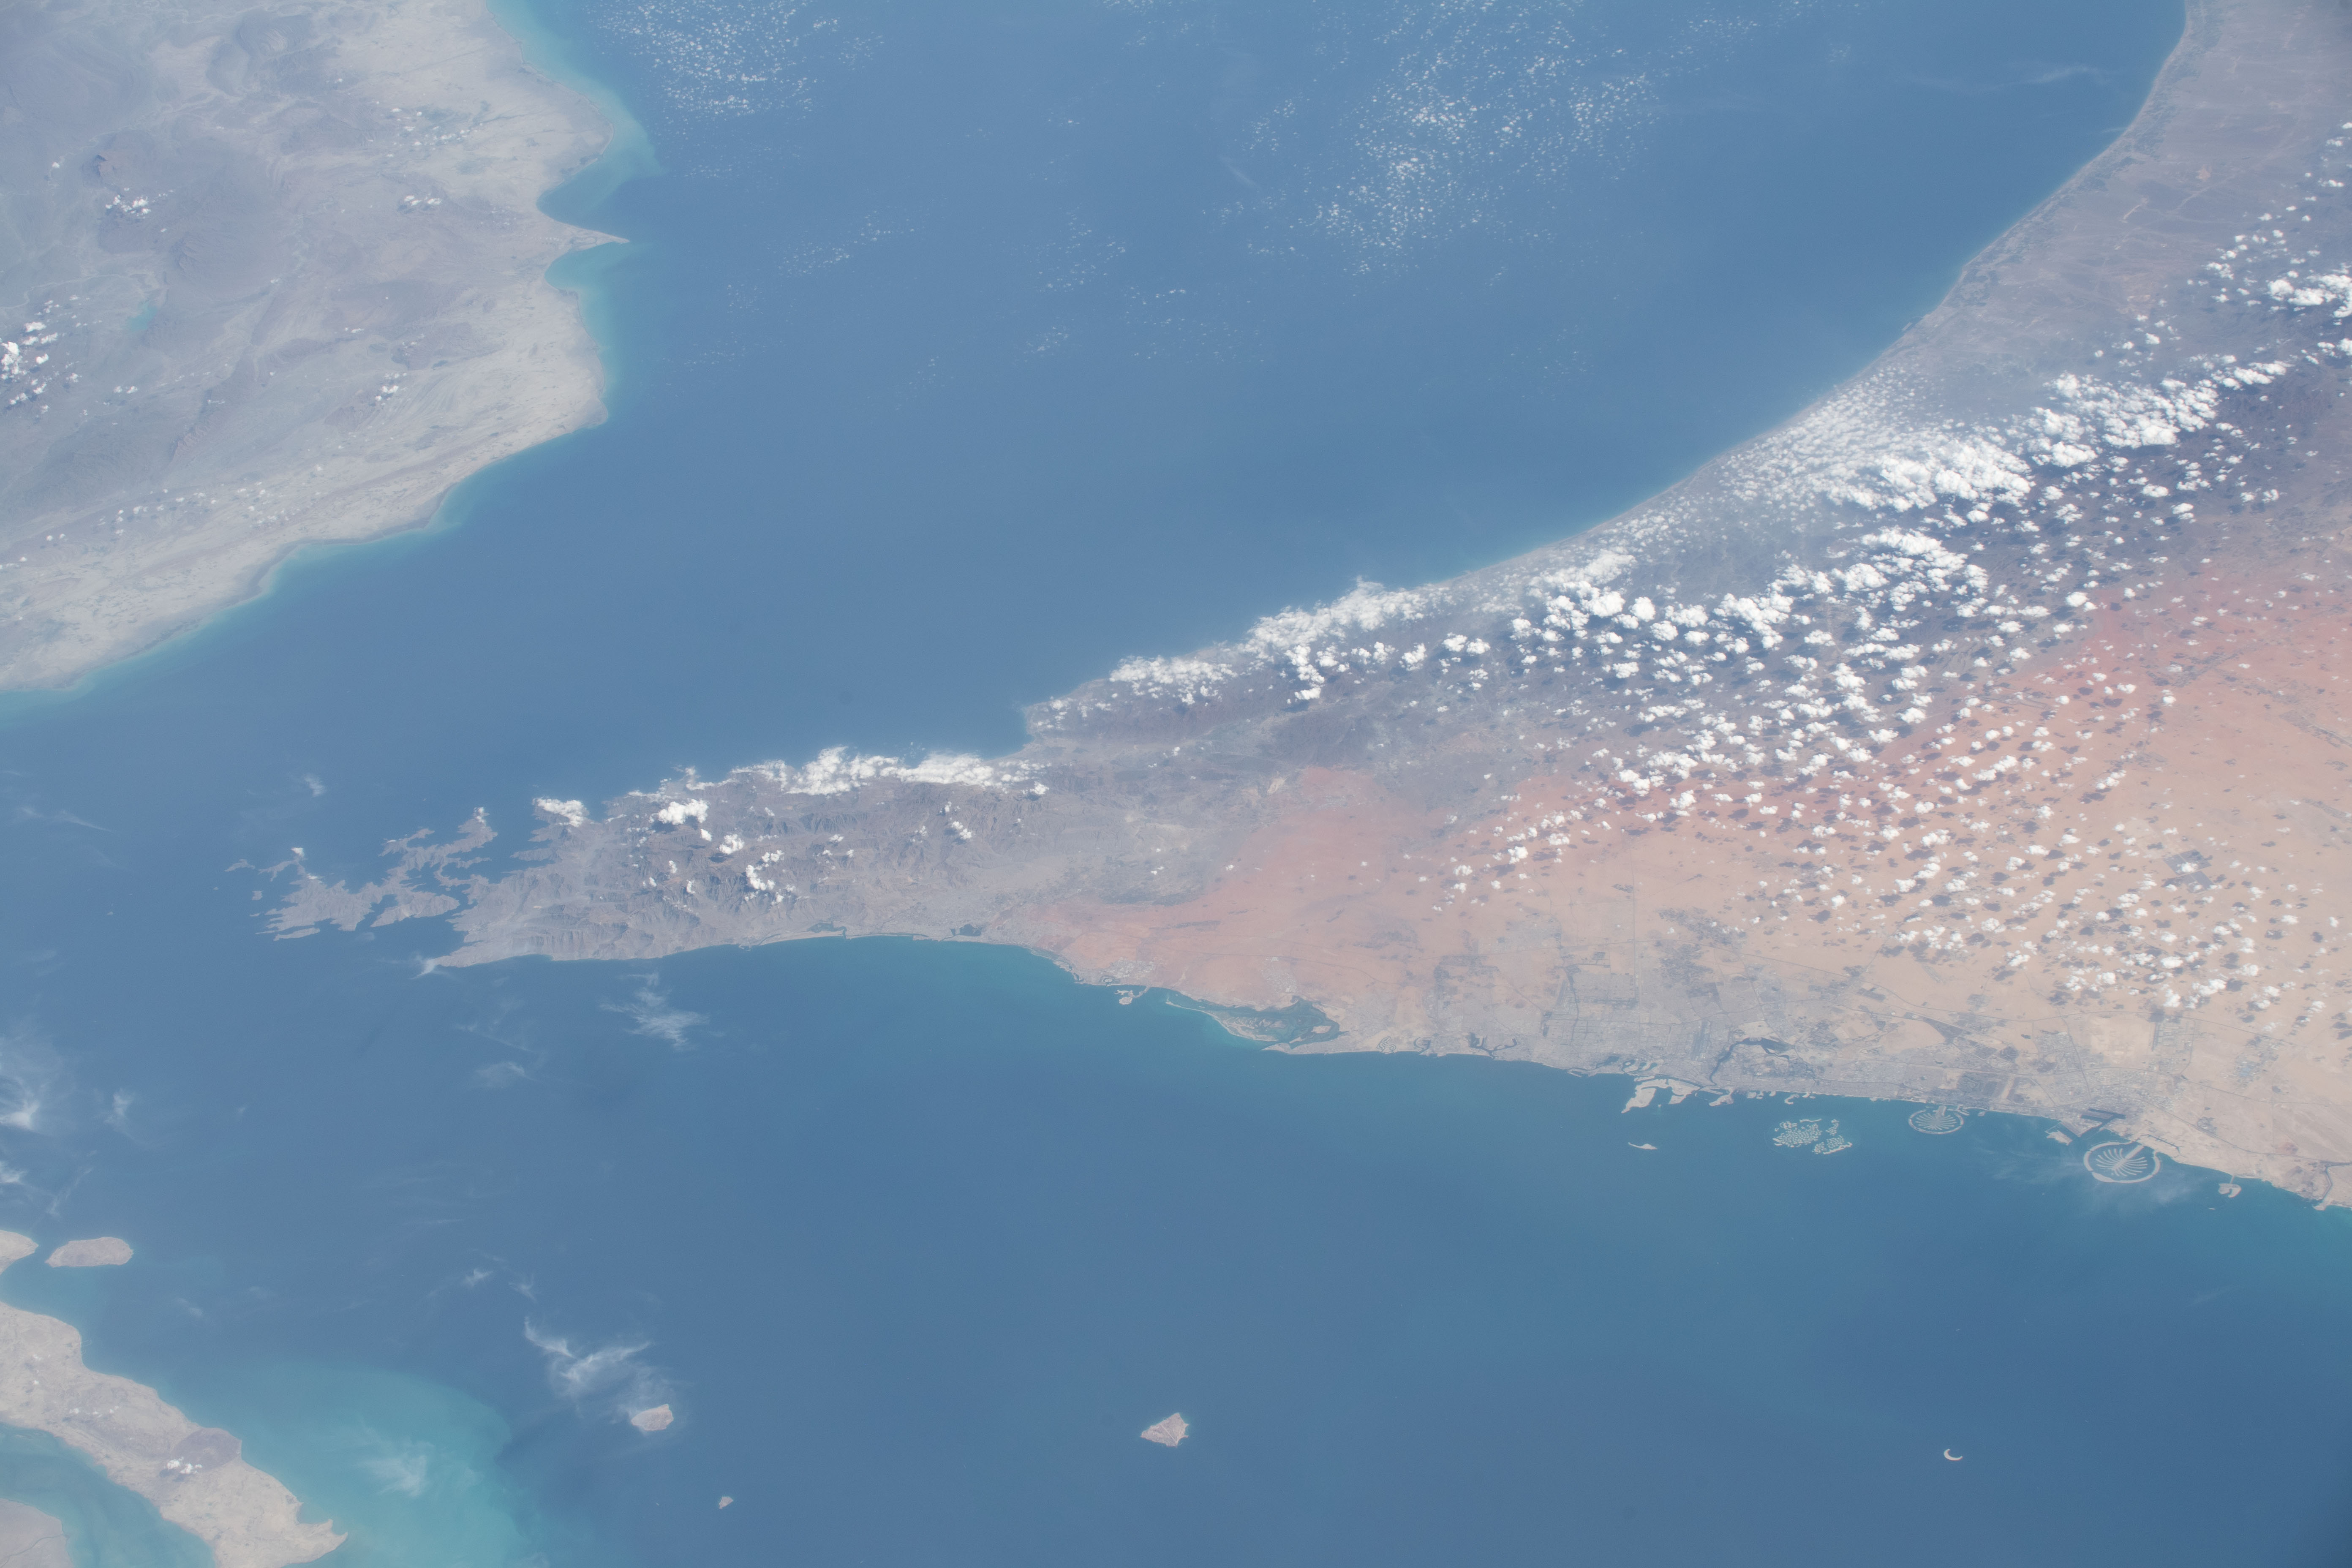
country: UNITED ARAB EMIRATES
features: STRAIT OF HORMUZ, QUSHM ISLAND, DUBAI
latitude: 25.5
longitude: 56.0
